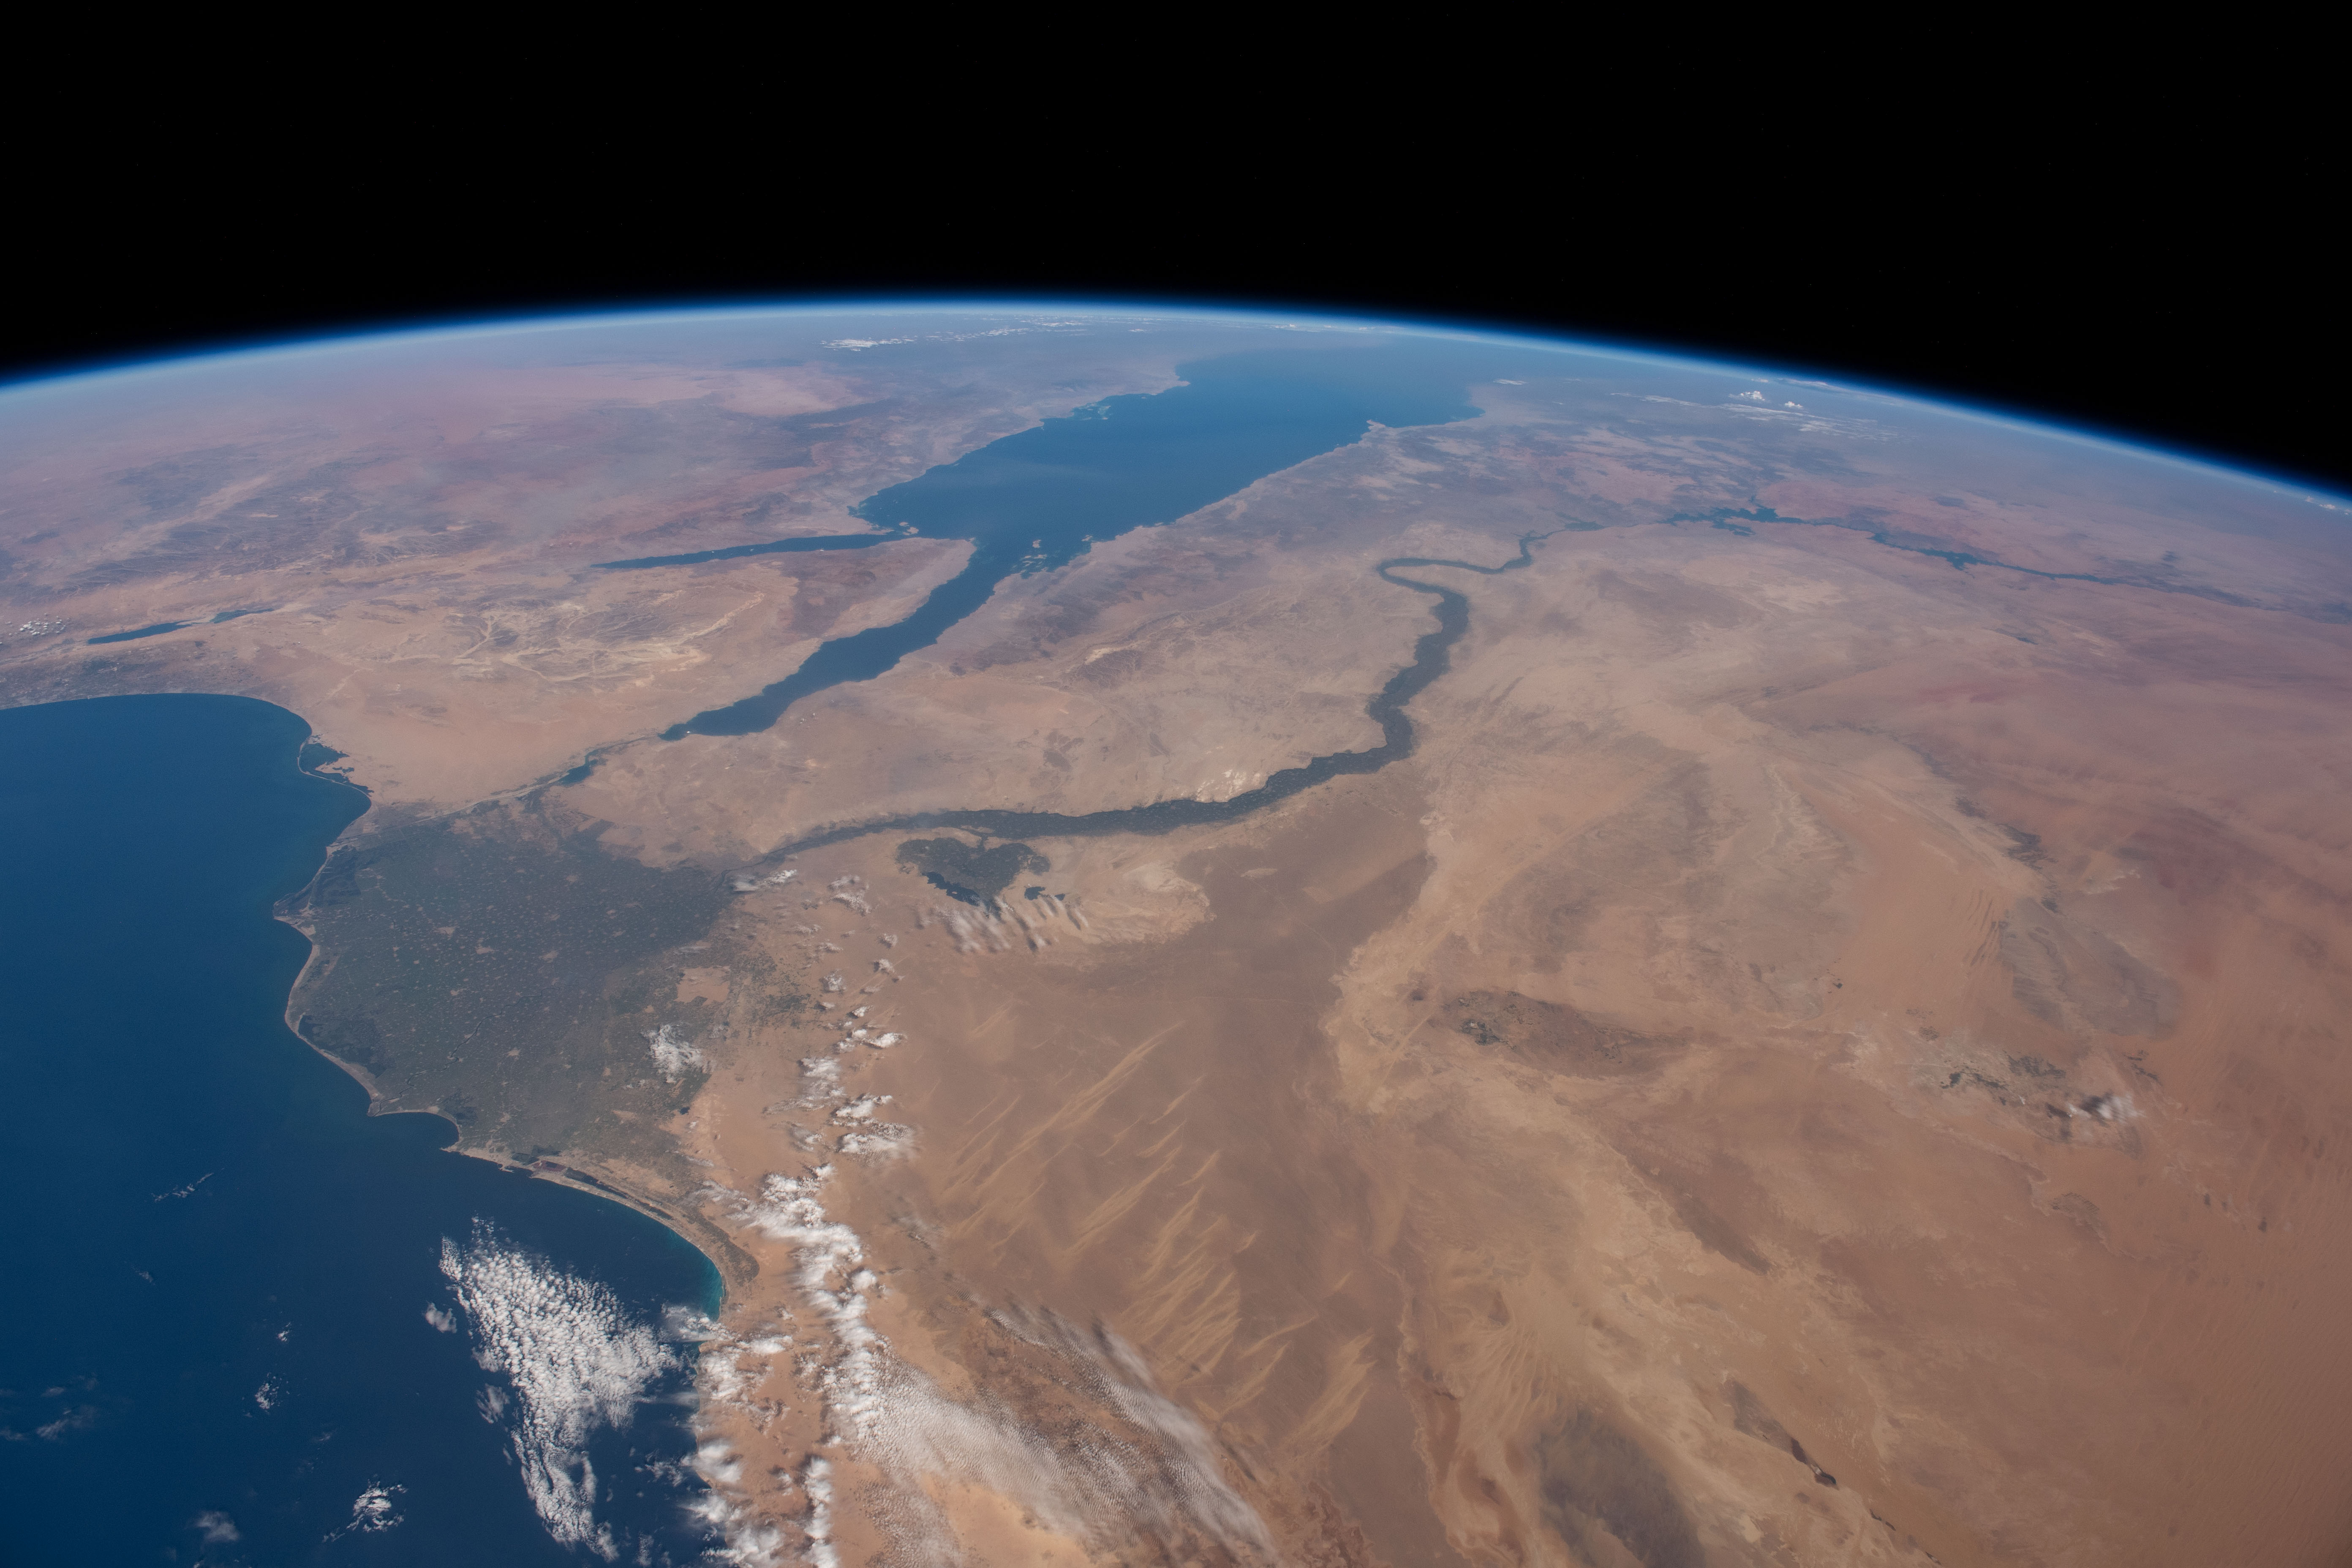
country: EGYPT
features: CAIRO, GULF OF SUEZ, WESTERN DESERT, MEDITERRANEAN SEA
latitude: 28.6
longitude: 30.9
